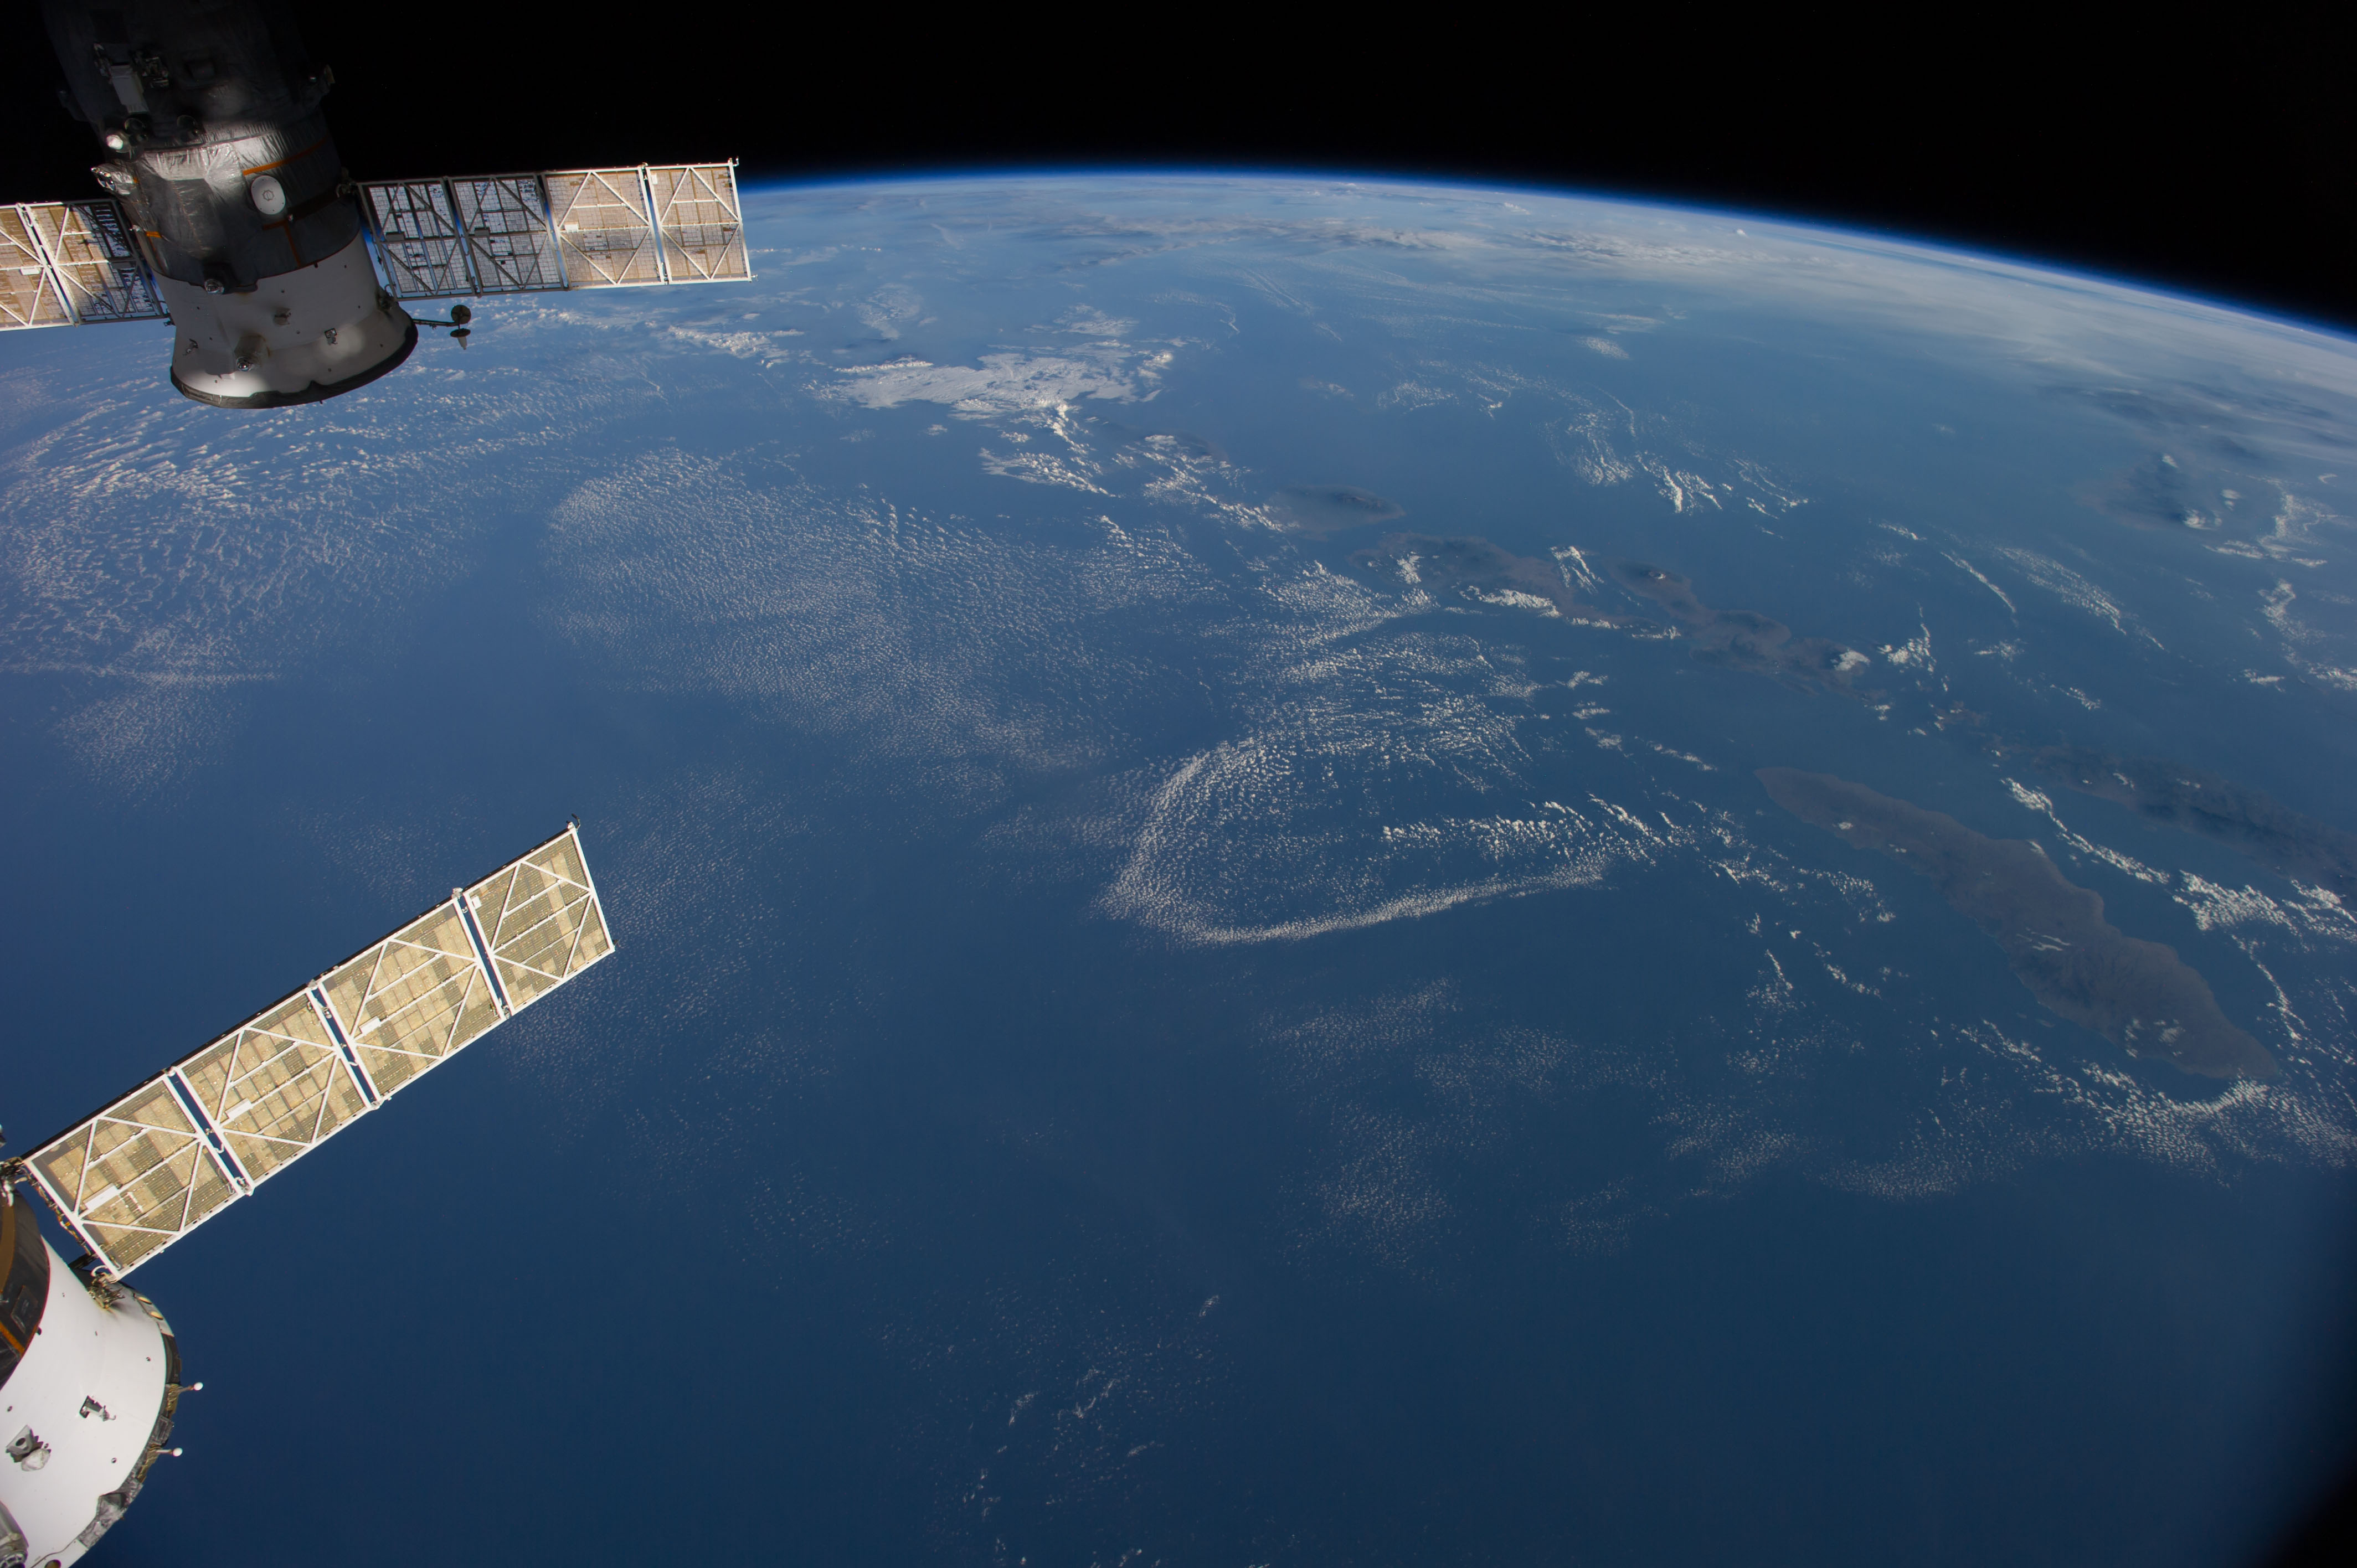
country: AUSTRALIA-WA
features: BALI, W. NUSA TENGGARA, BALI S., JAVA S., MT. RINJANI, MT. TAMBORA, ATMOSPHERIC LIMB
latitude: -11.0
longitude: 116.5
